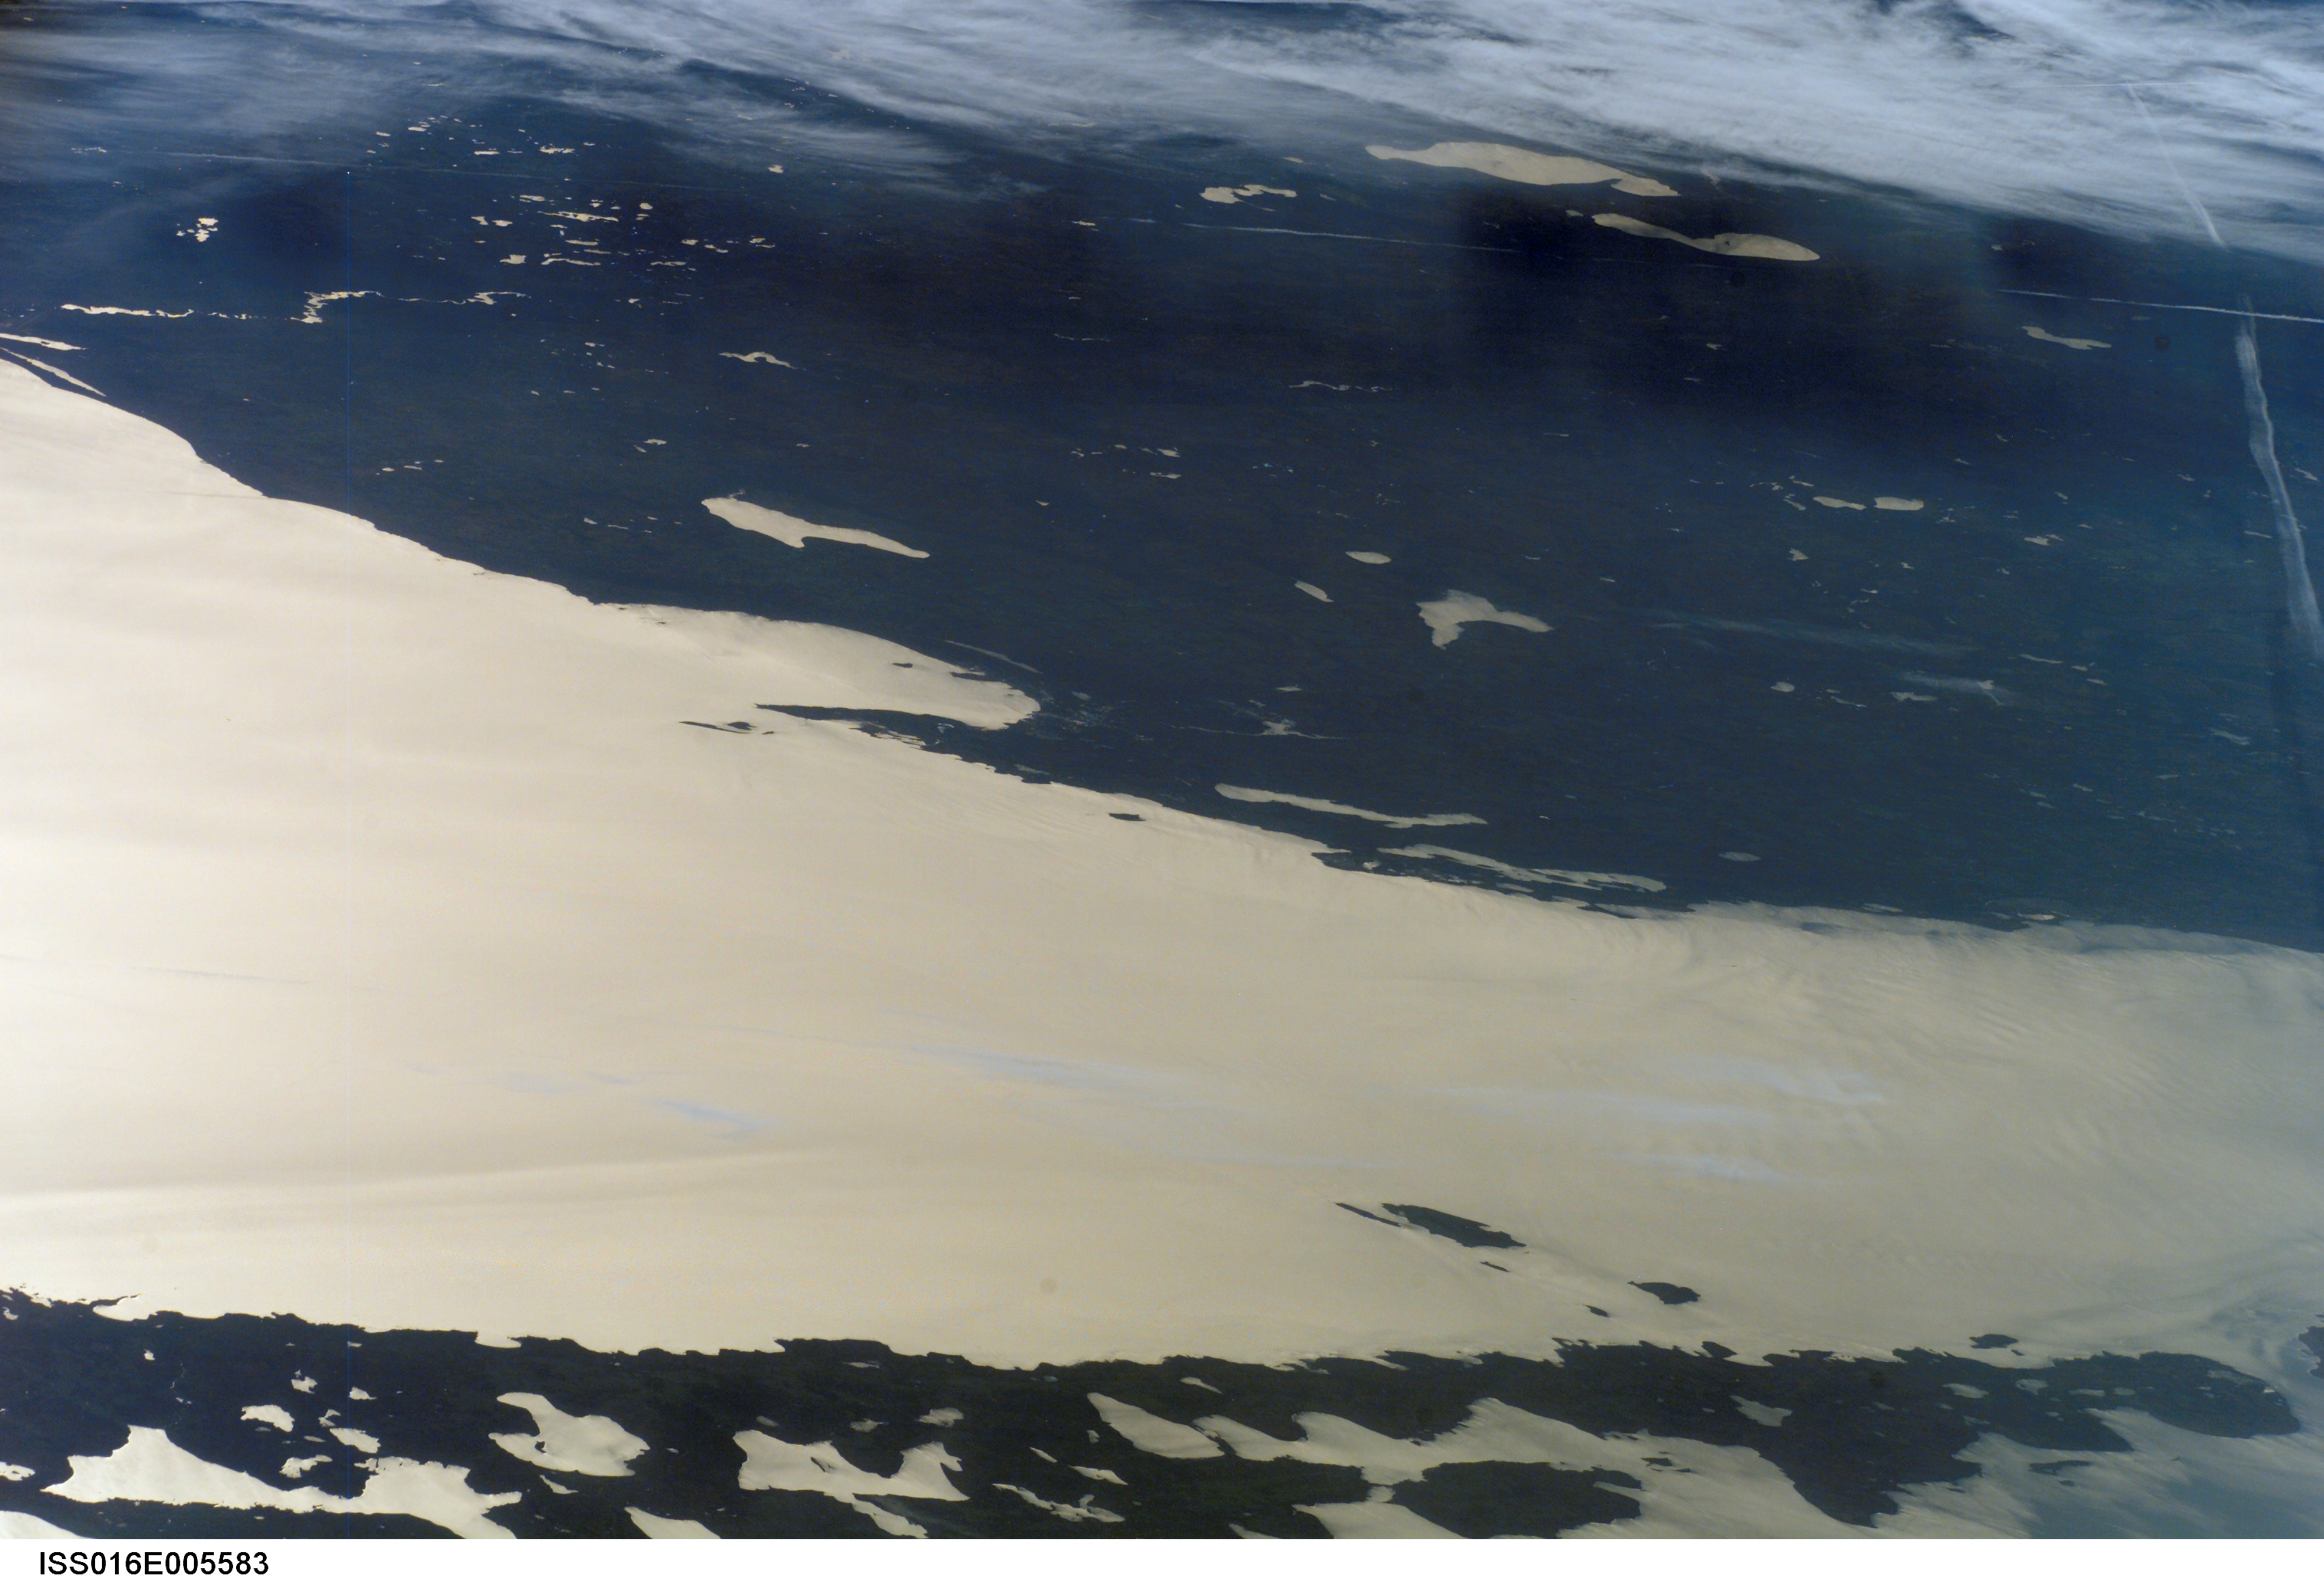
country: USA-MICHIGAN
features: NW. LAKE HURON, GLINT, ISLANDS
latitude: 45.0
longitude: -83.5
